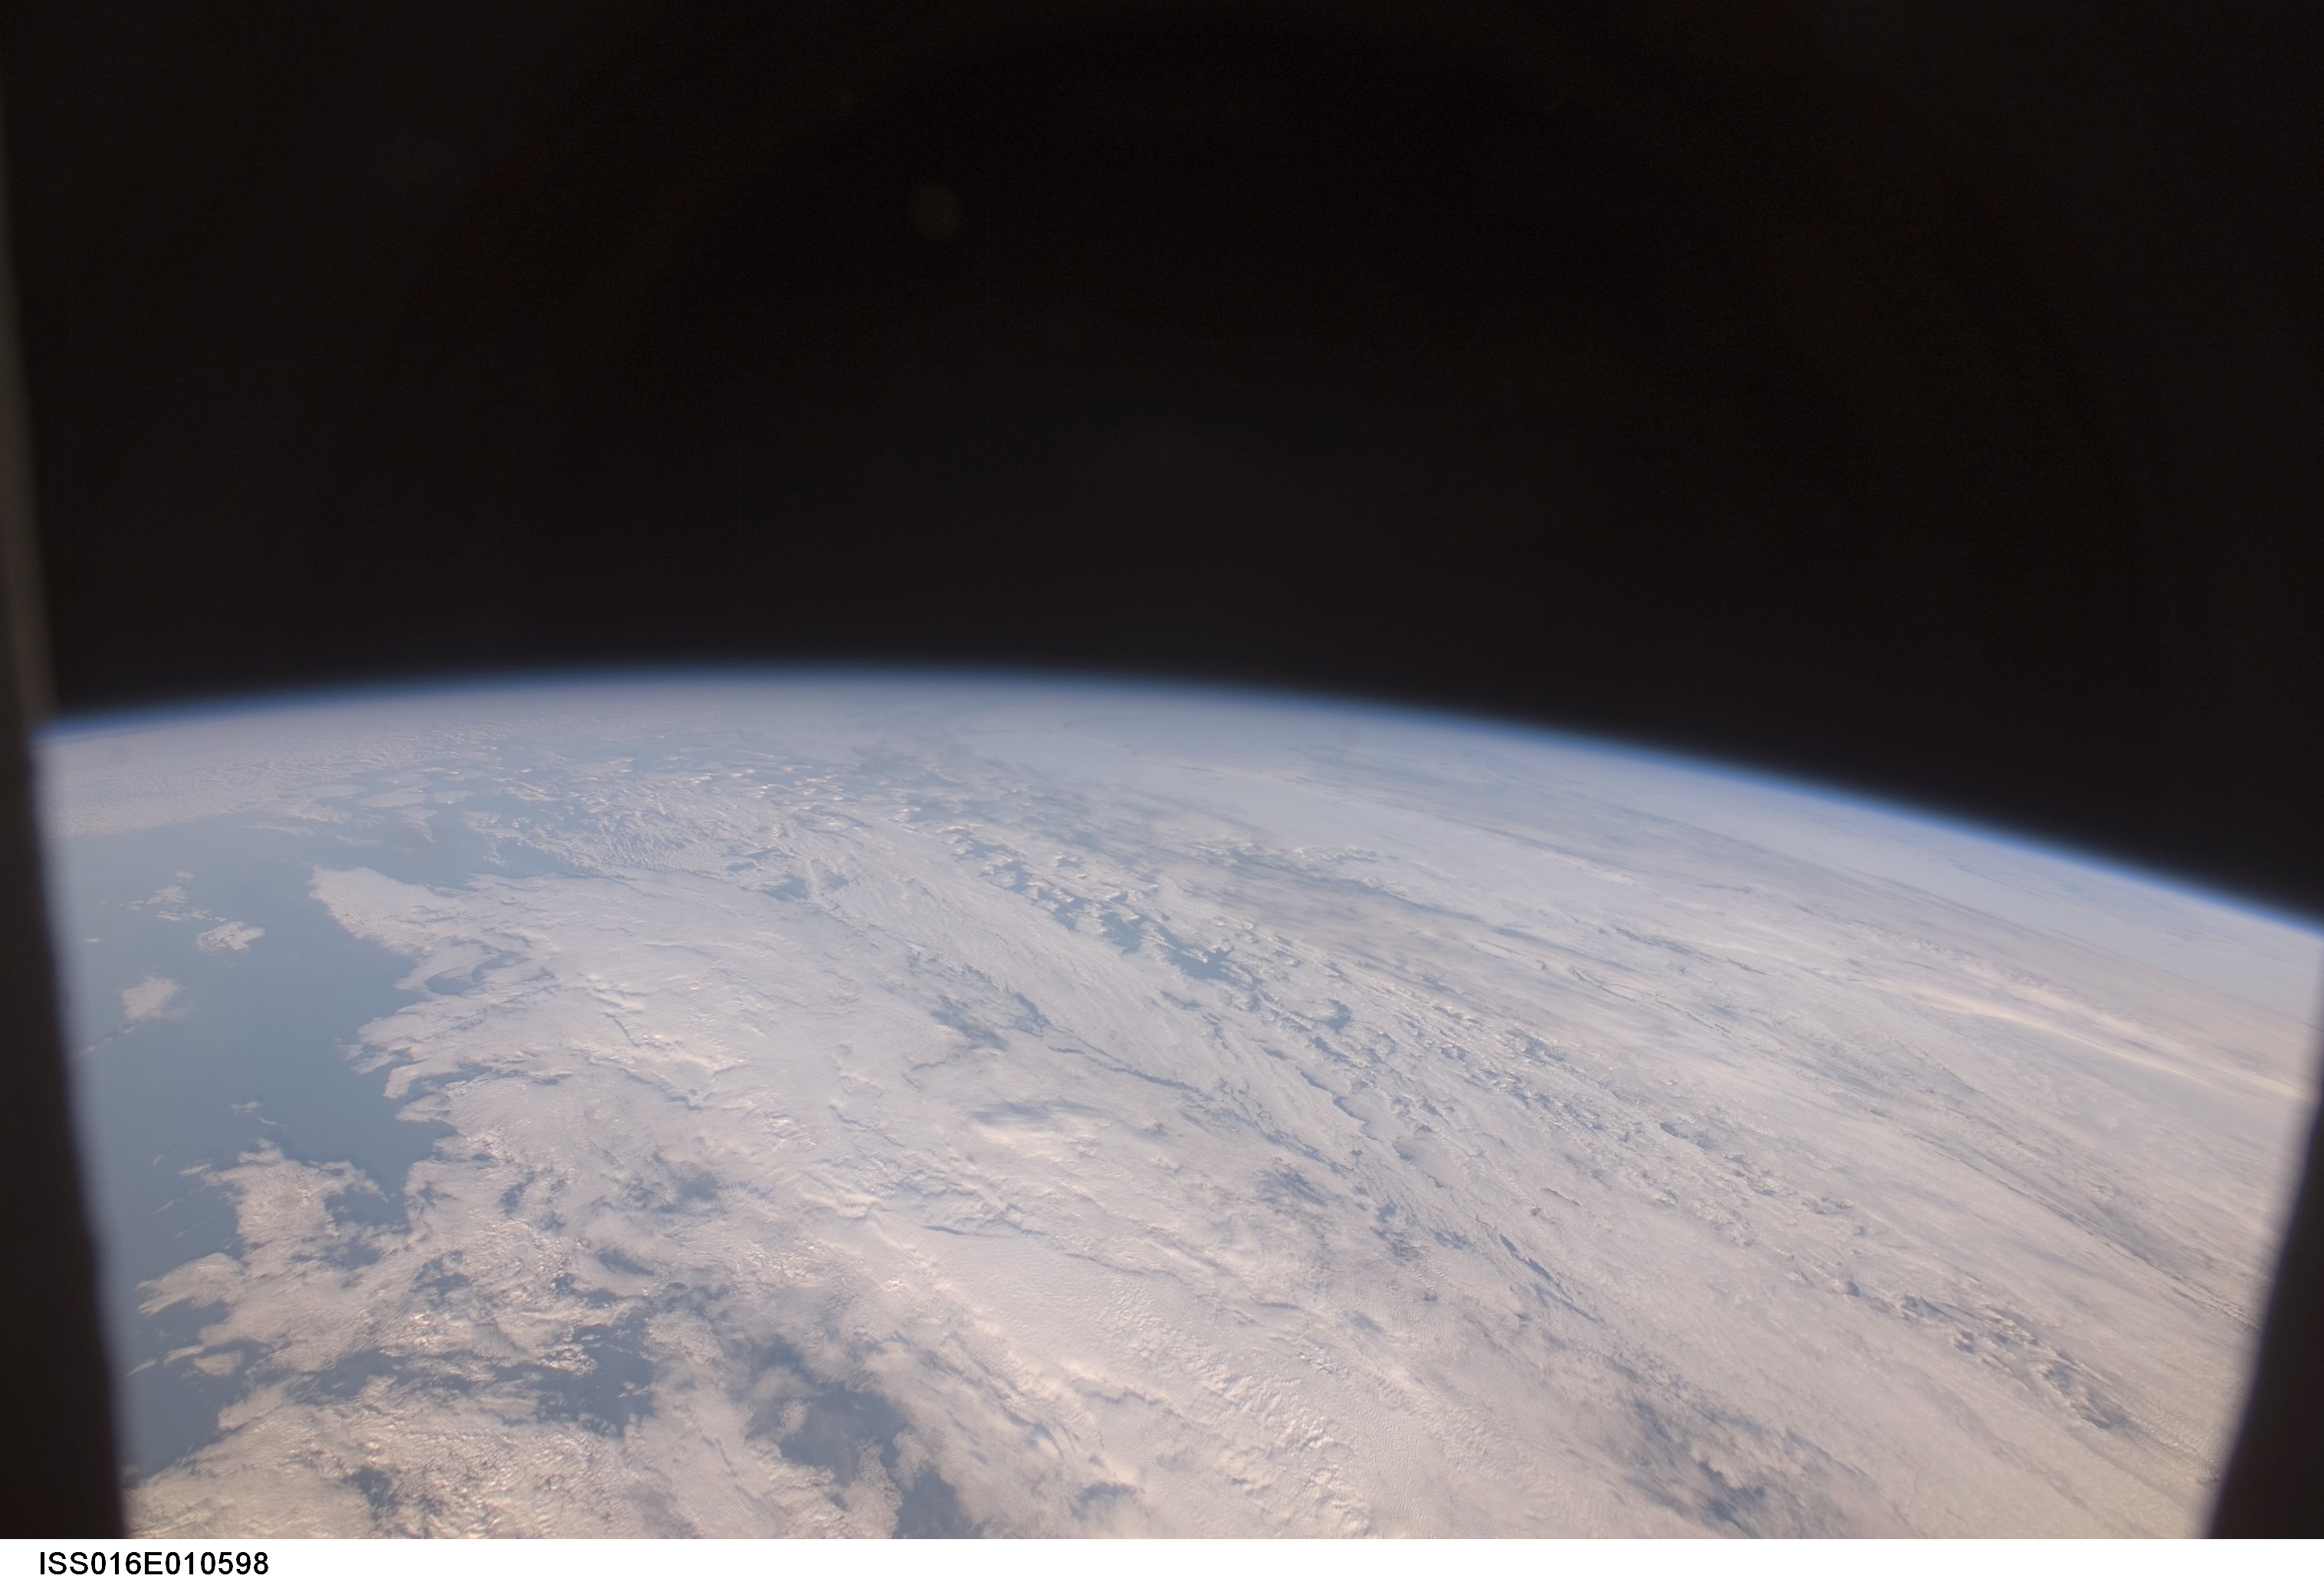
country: ATLANTIC OCEAN
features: PAN-LOW CLOUD FORMATIONS
